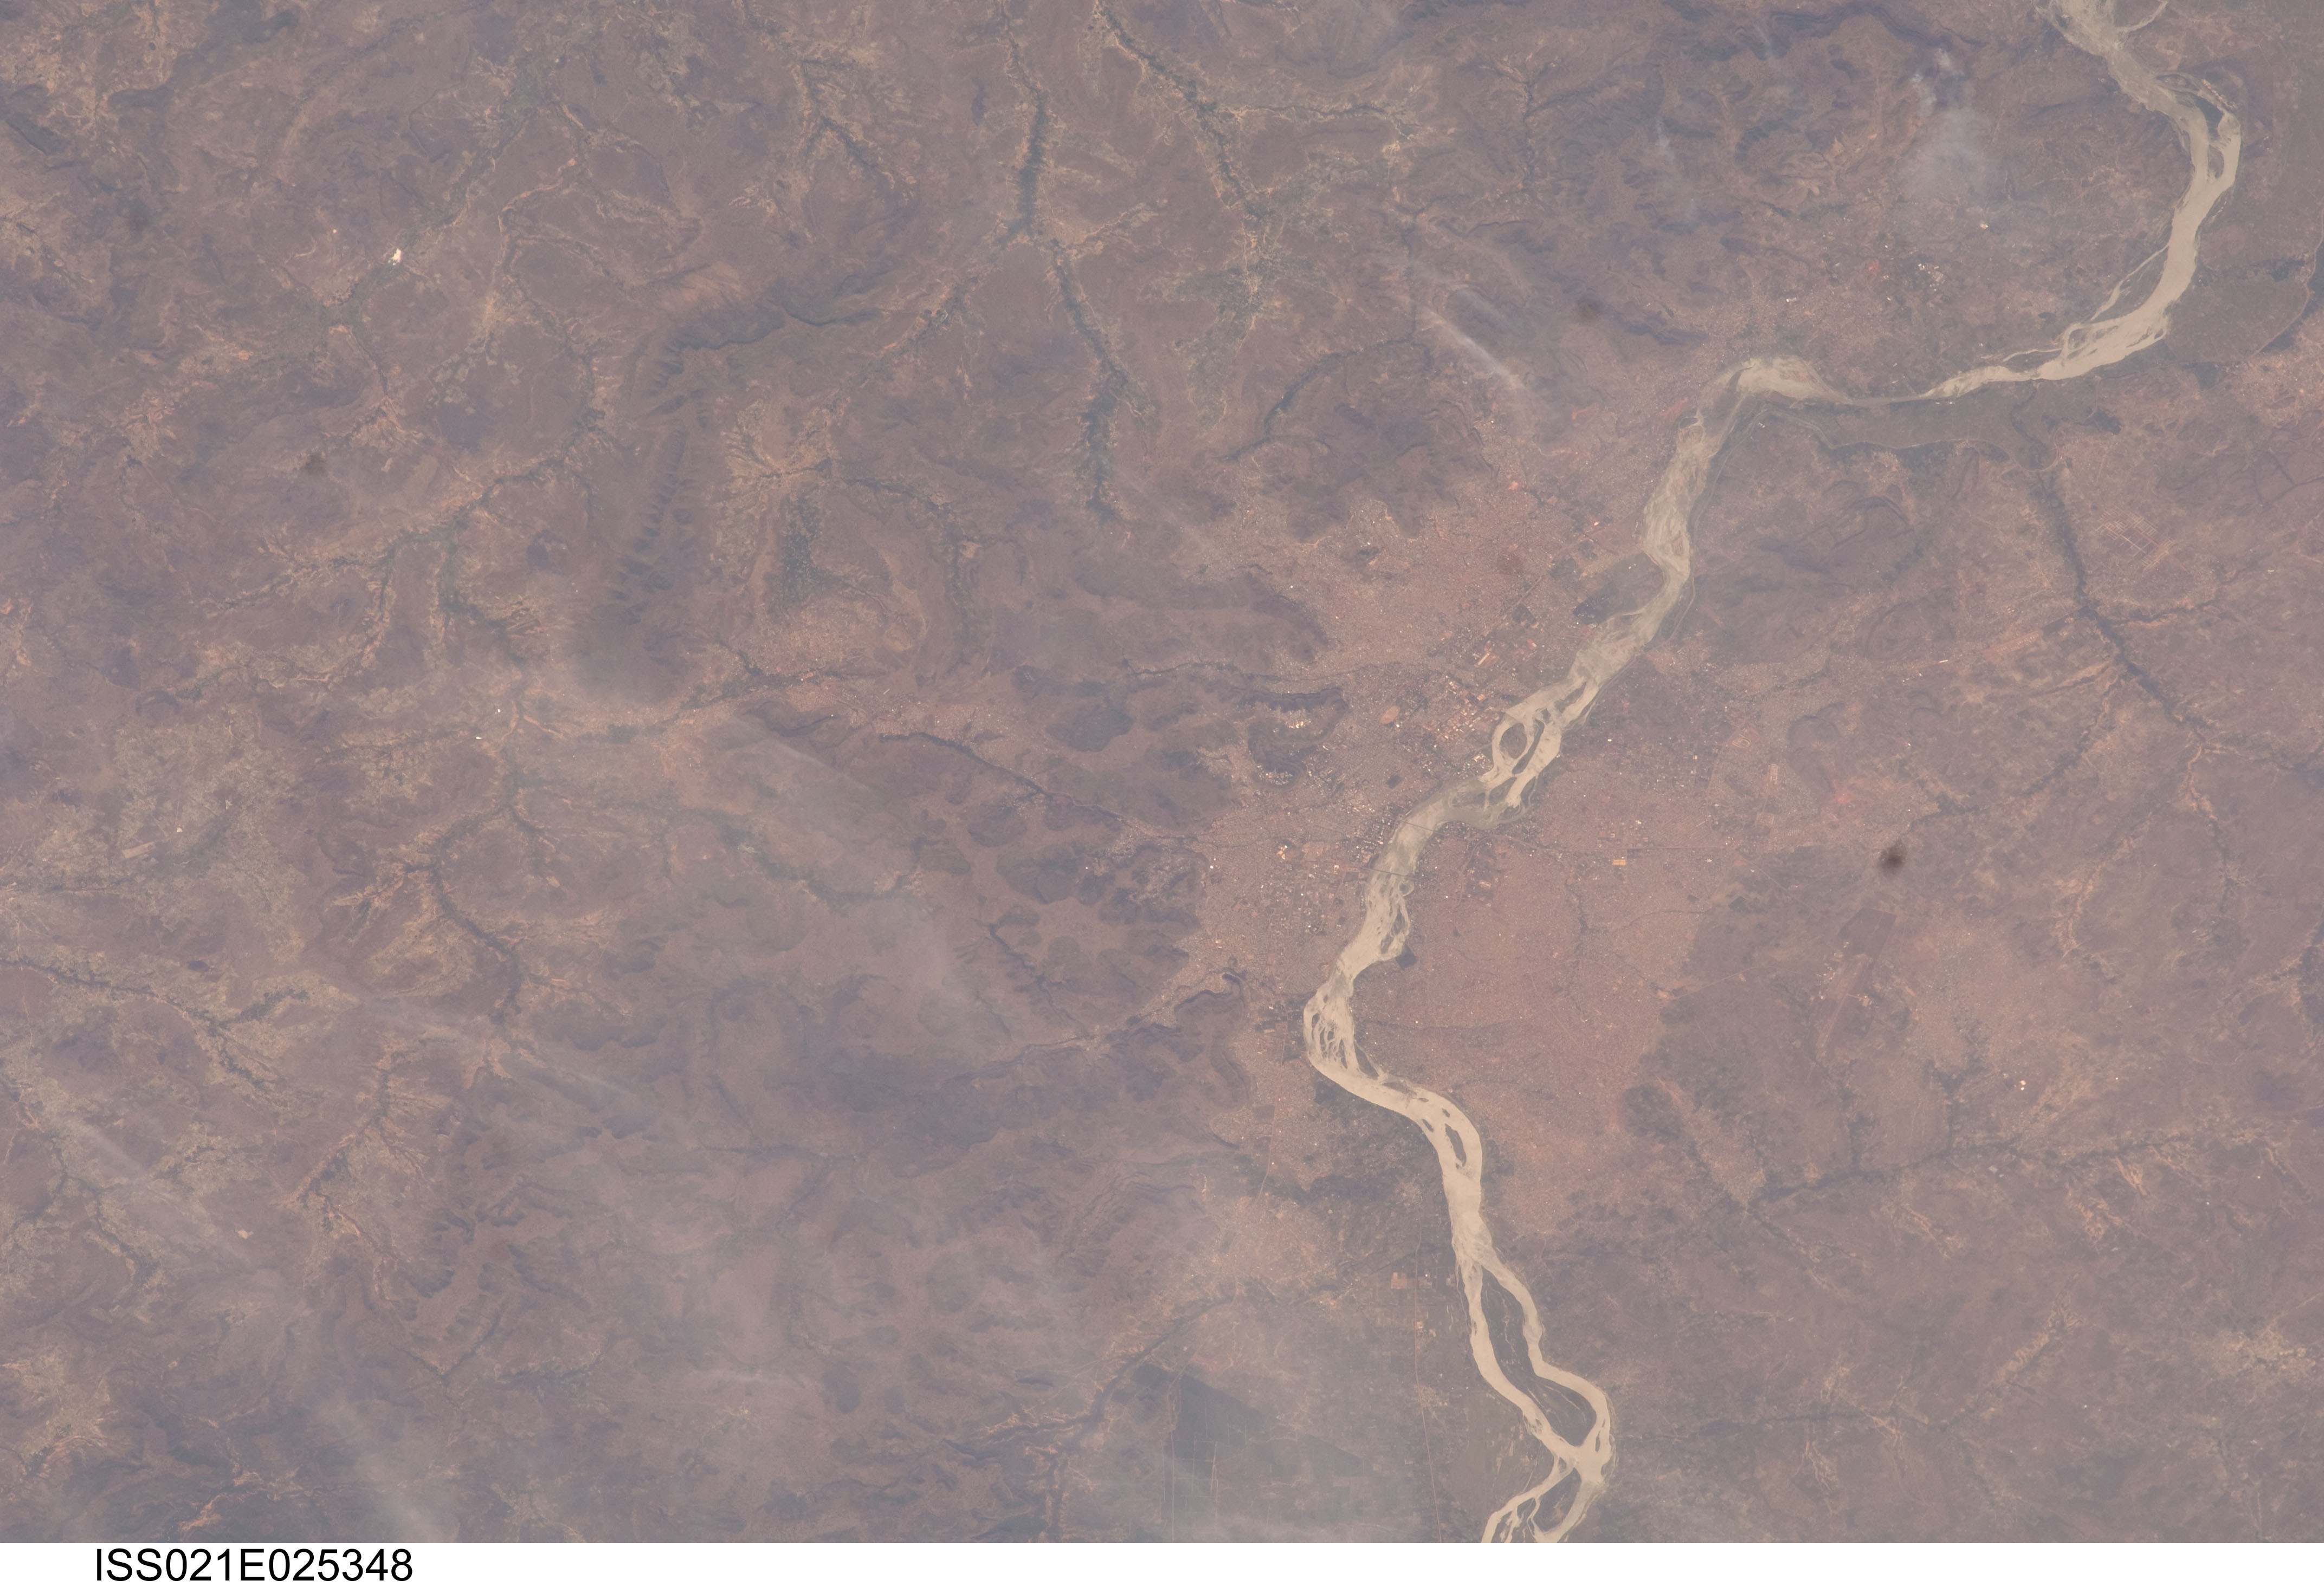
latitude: 12.7
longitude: -8.1
